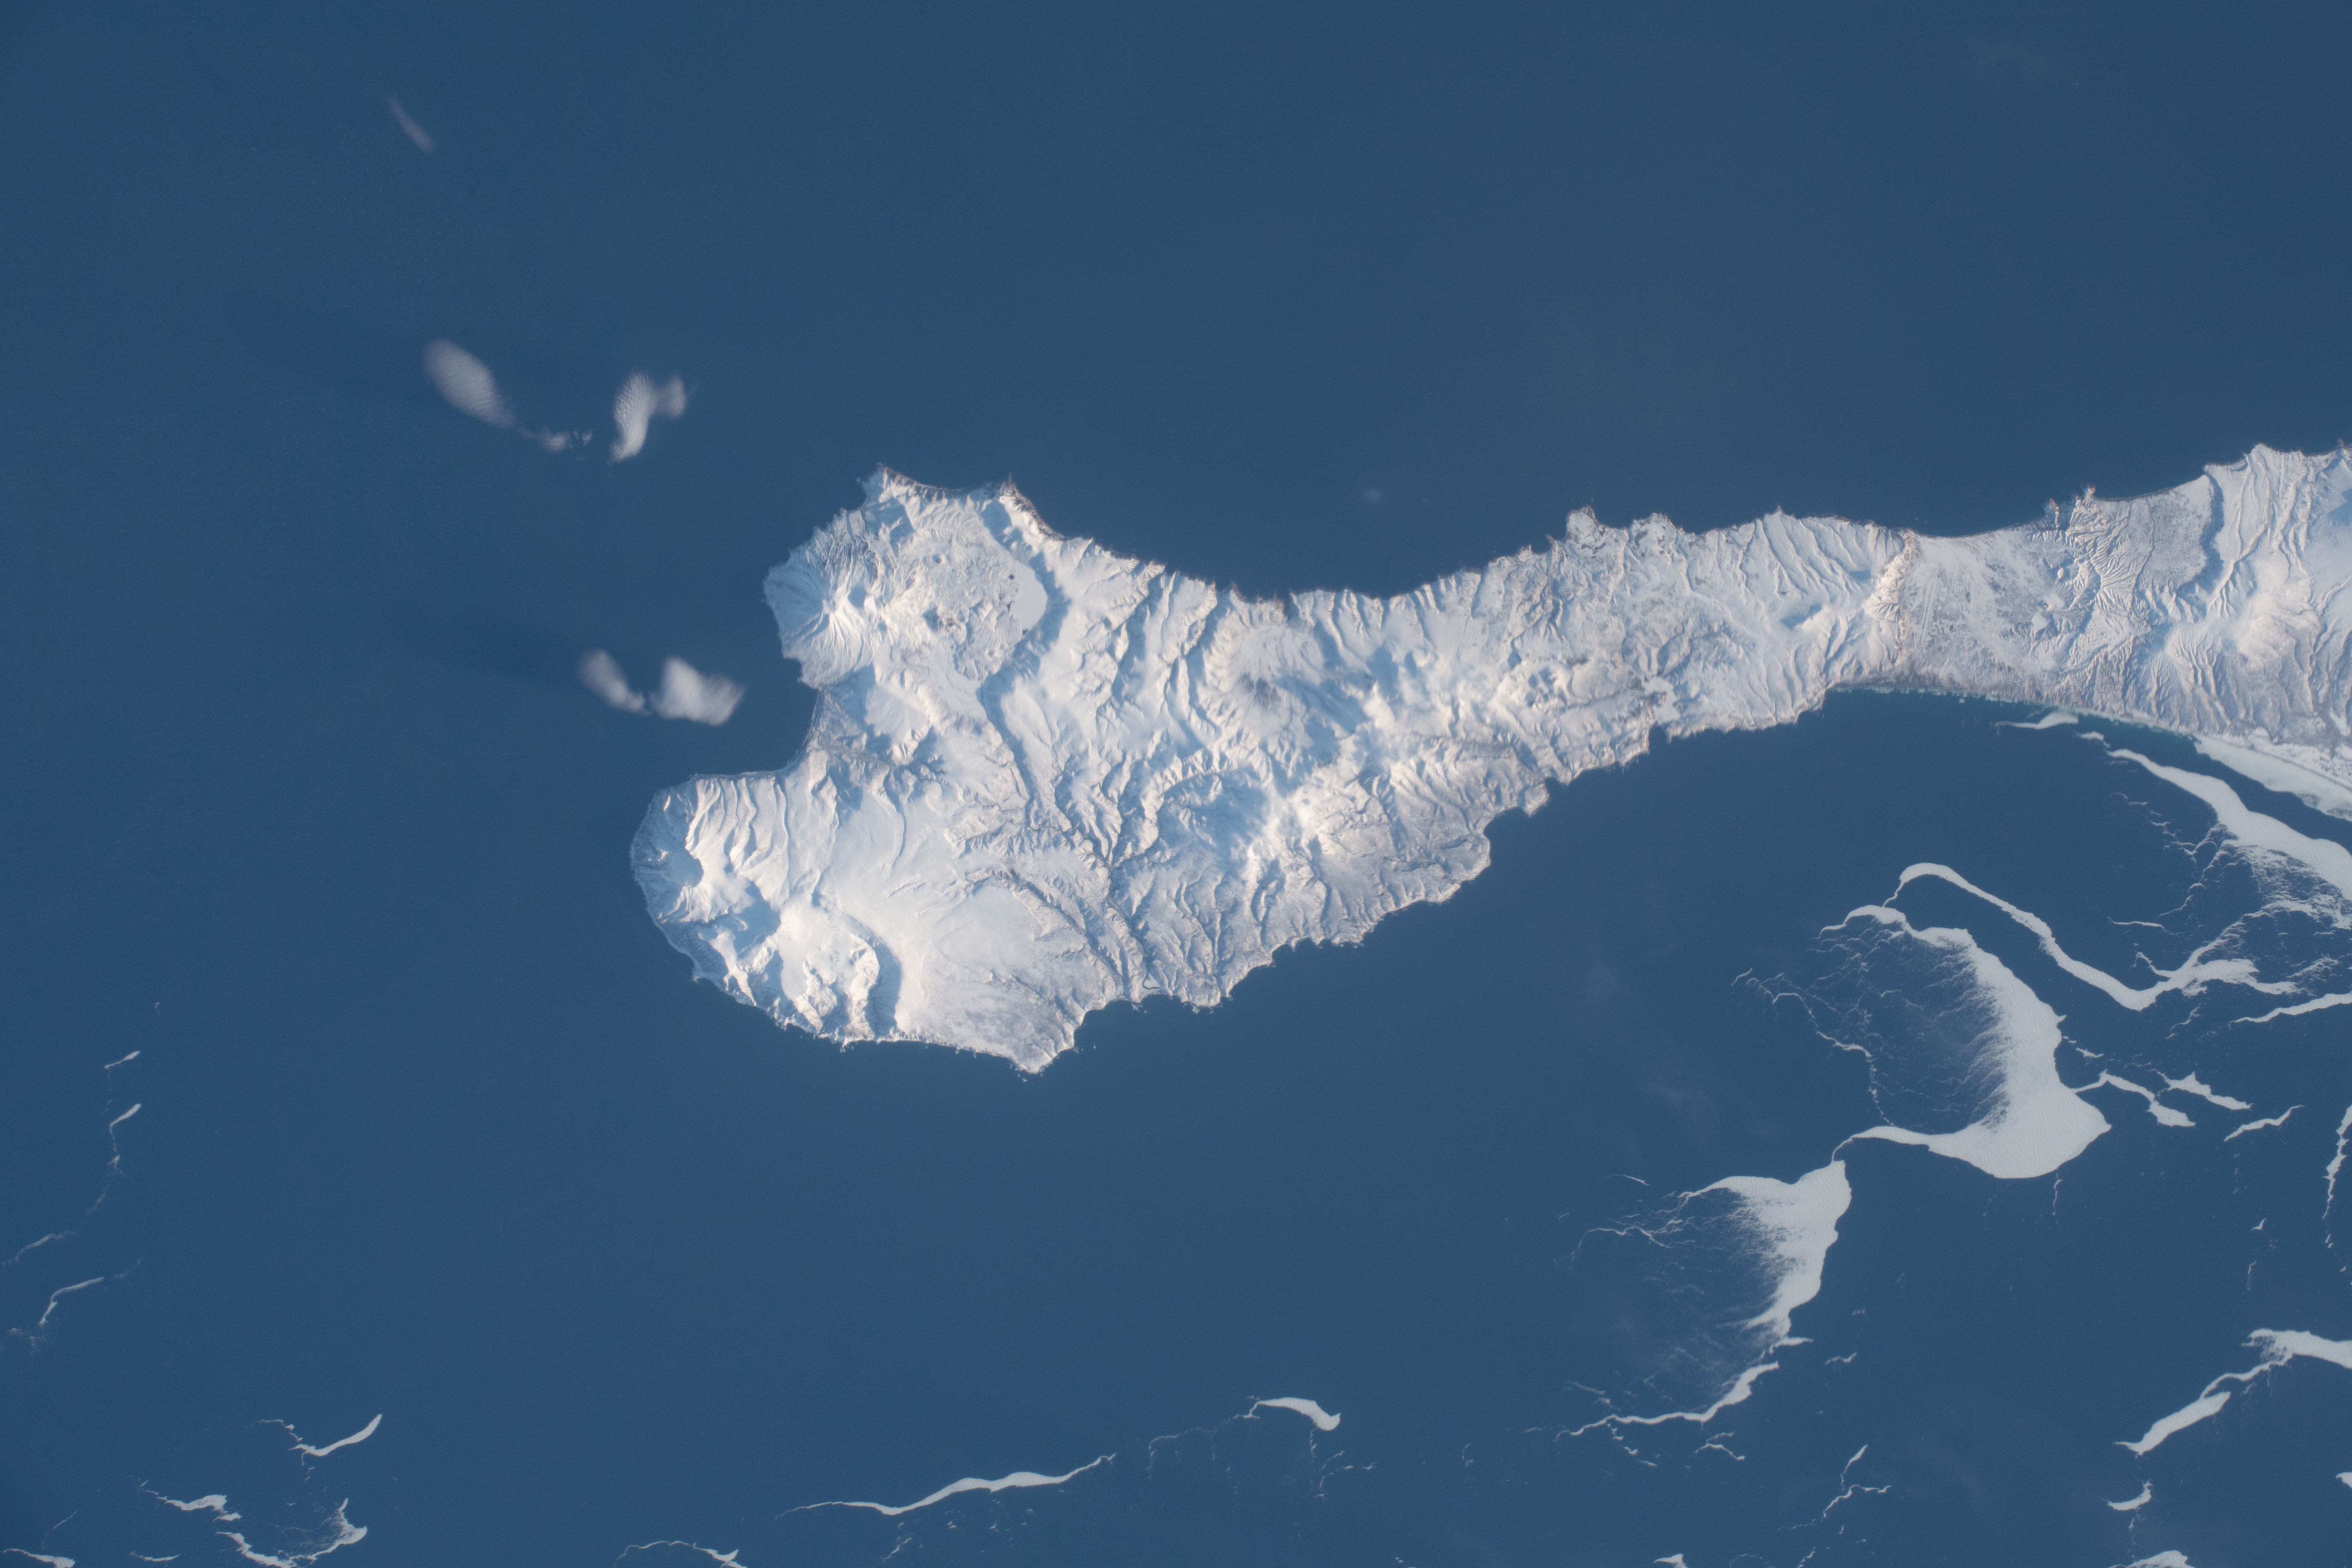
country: RUSSIAN FEDERATION
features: PACIFIC OCEAN, FRIZ BAY, ITURUP ISLAND, PROSTOY BAY
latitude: 45.4
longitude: 148.6
